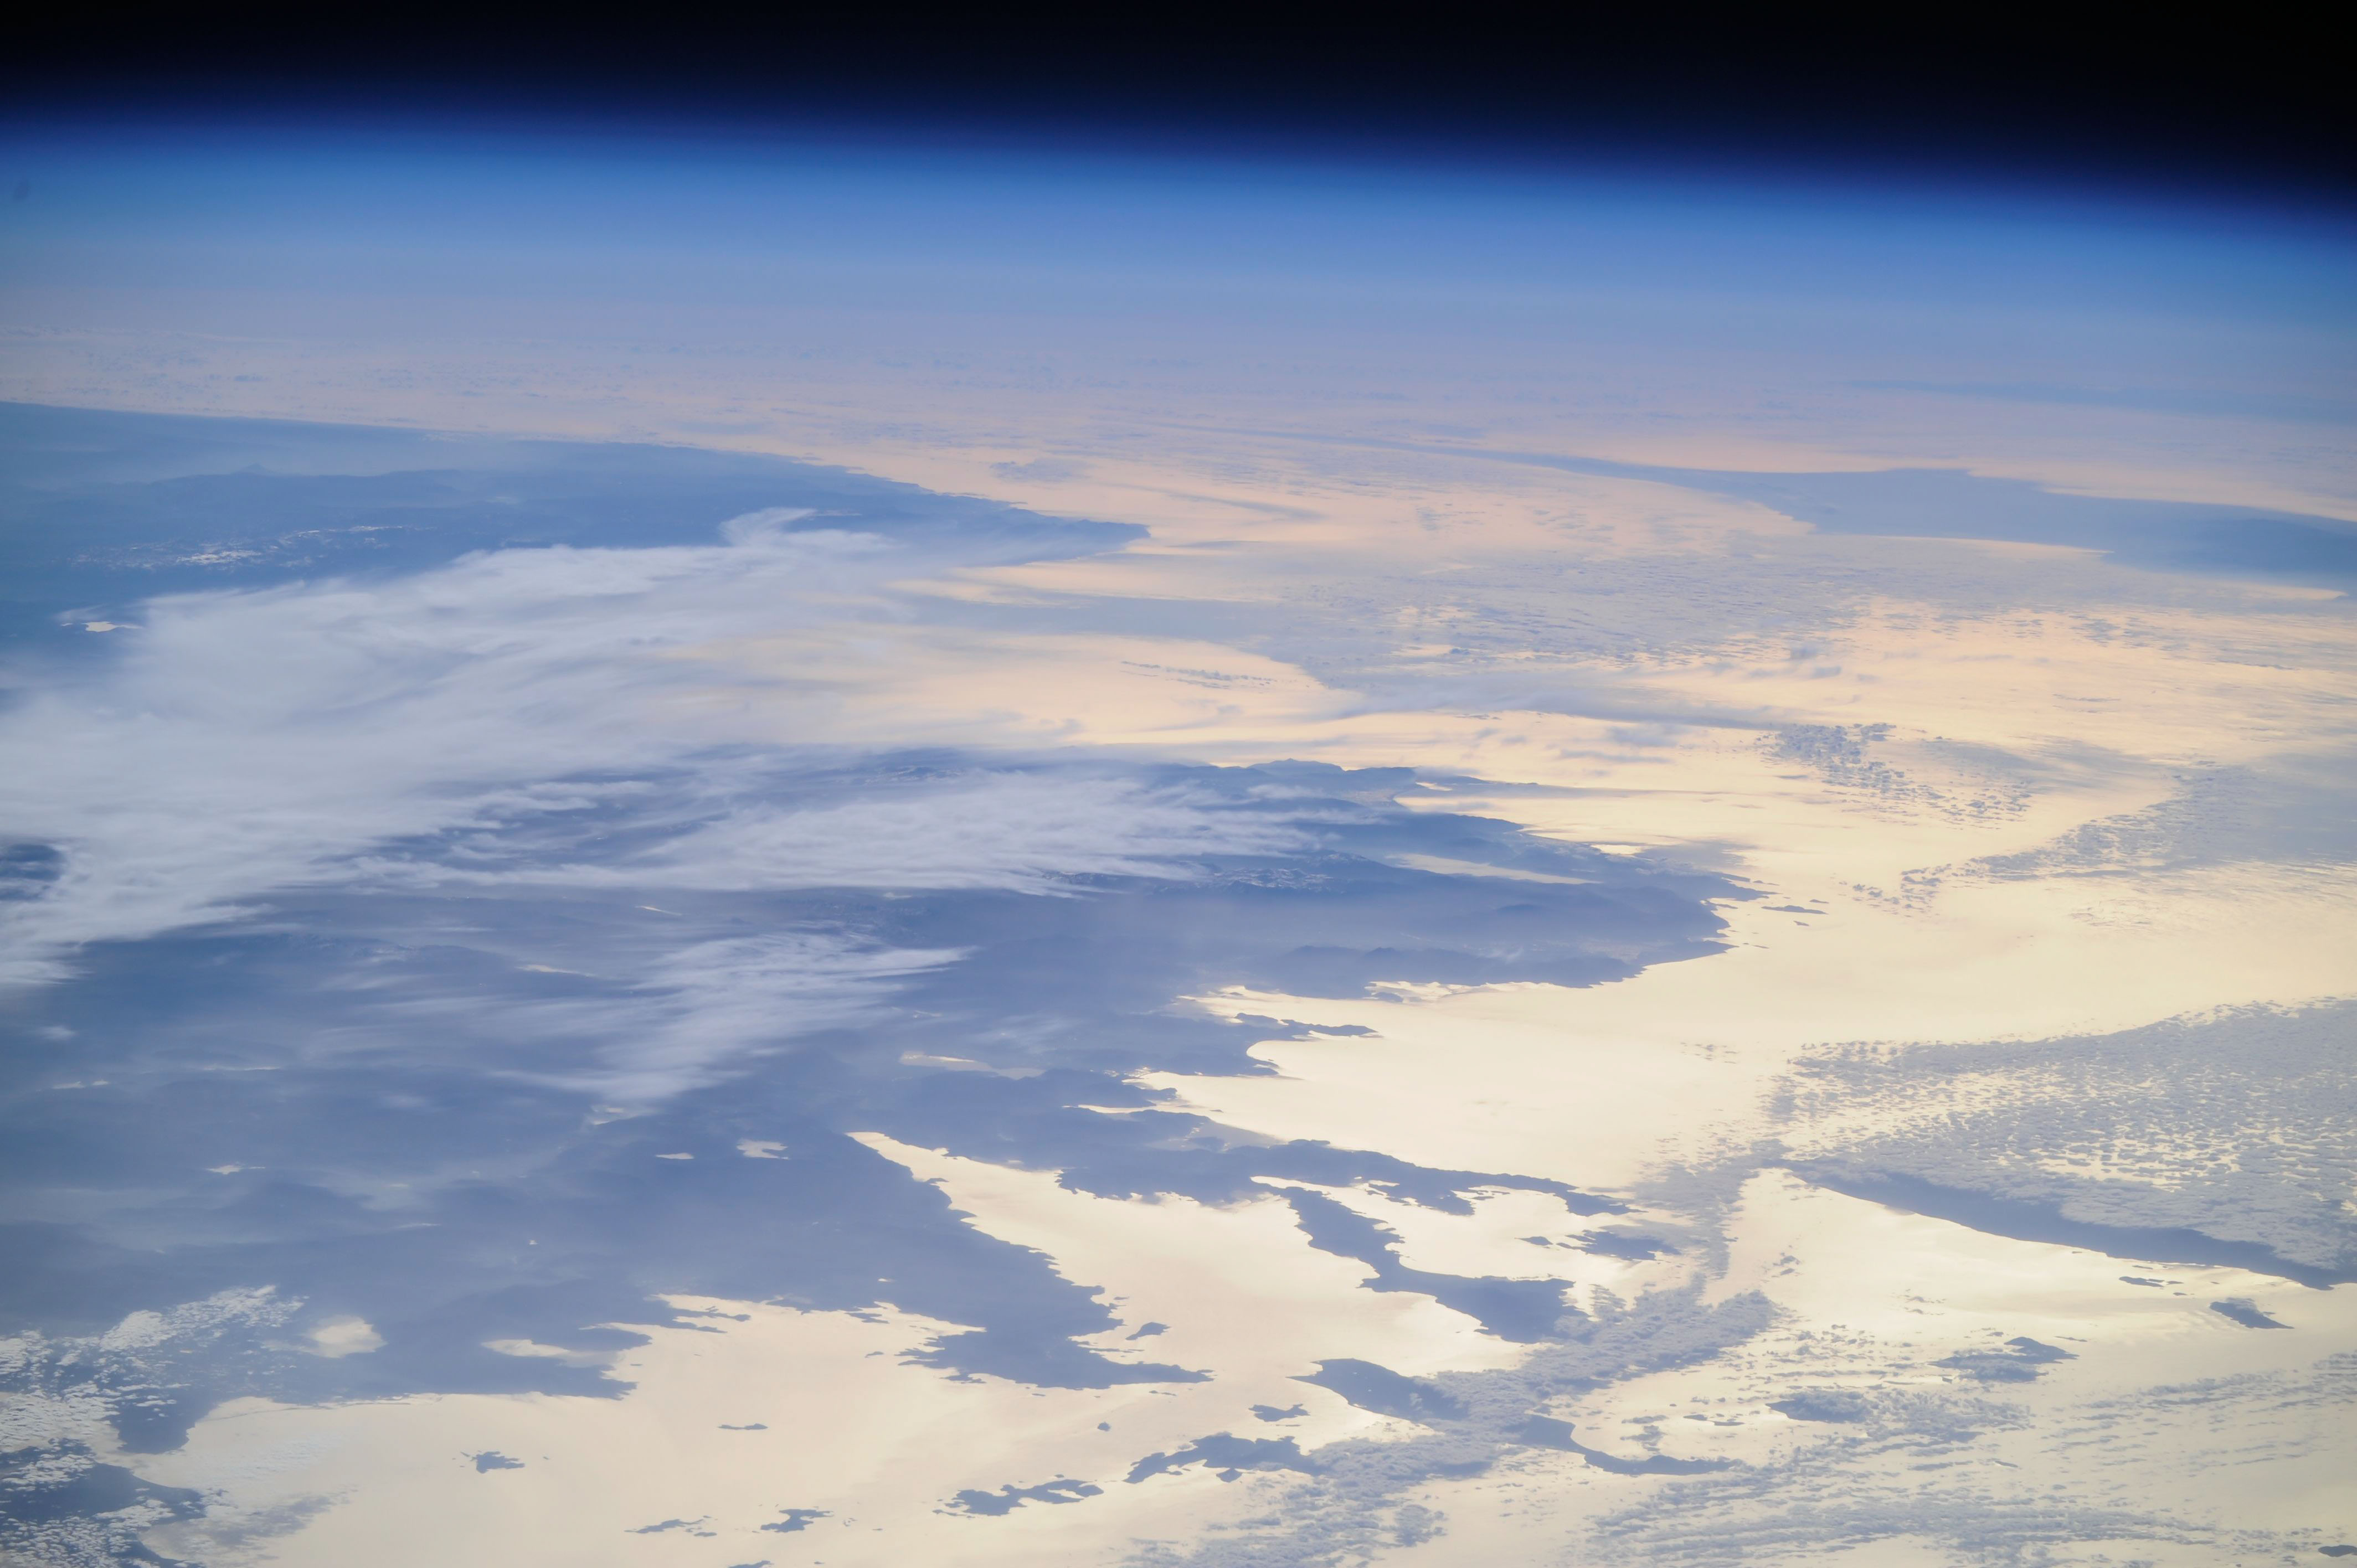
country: TURKEY
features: MEDITERRANEAN SEA, CYPRUS, DODECANESE ISLANDS, RHODES
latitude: 36.5
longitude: 30.4
